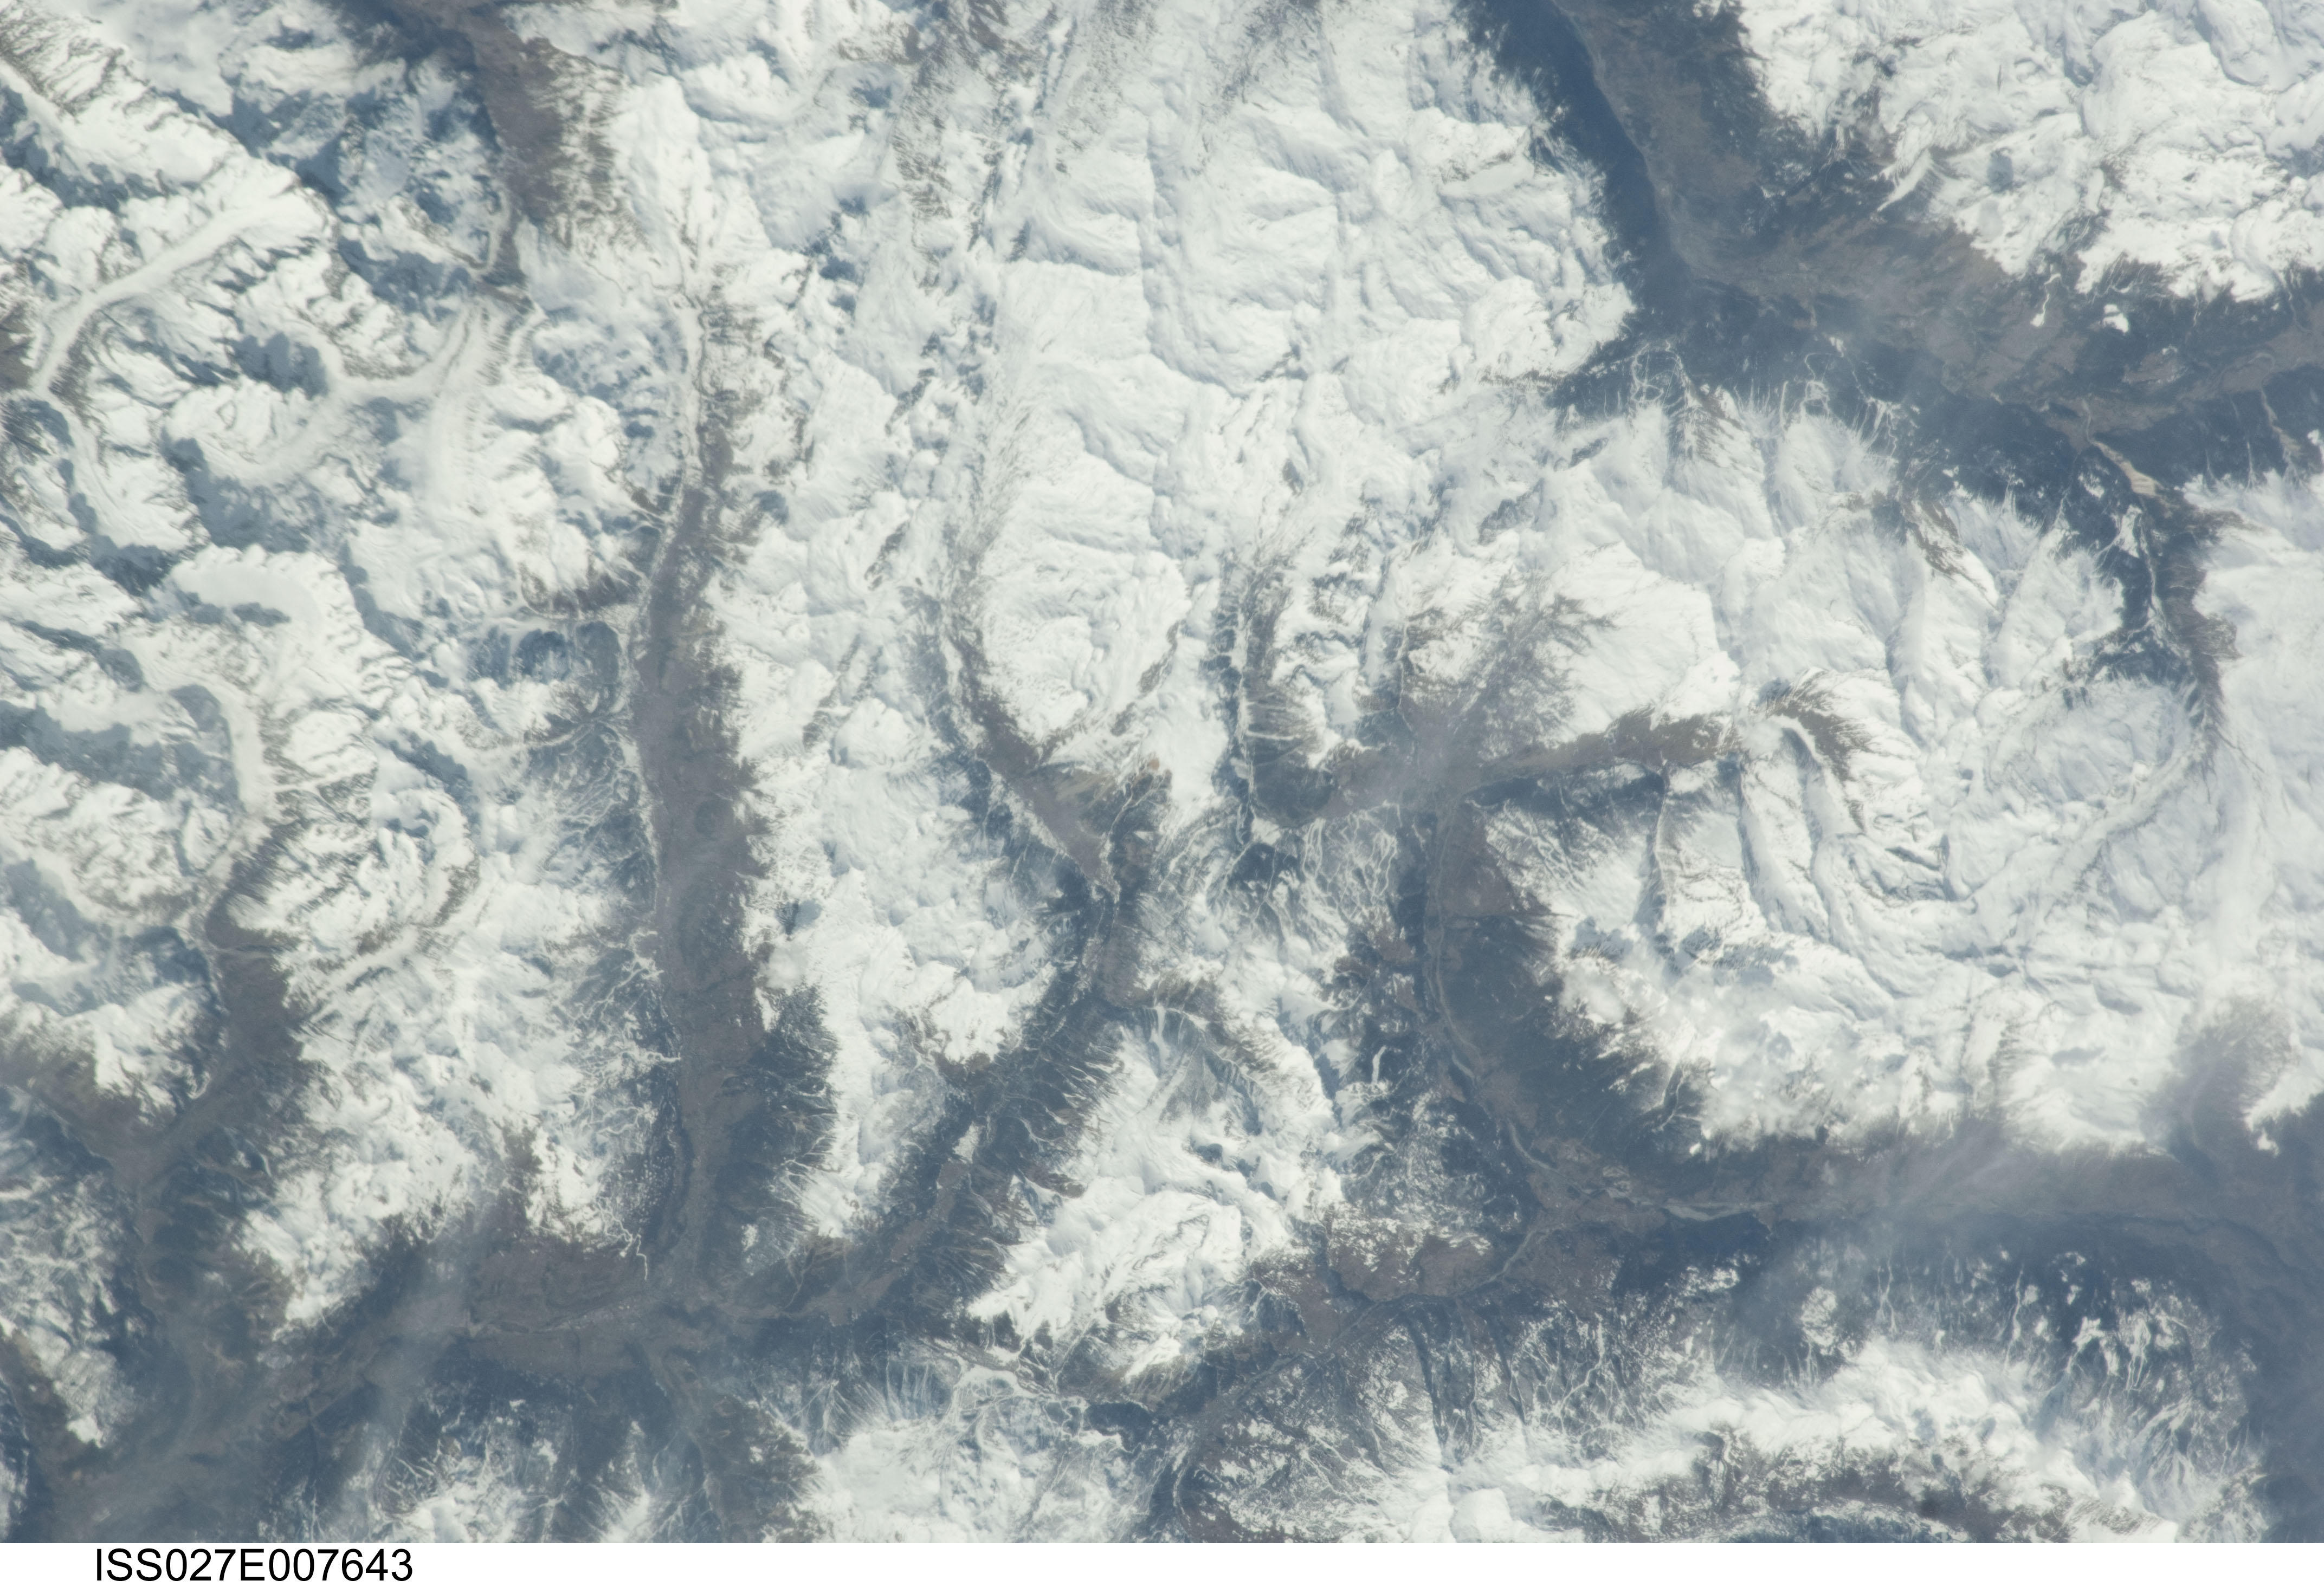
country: ITALY
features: HAUTES-ALPS, SNOW, FOREST, DURANCE R. DRAINAGE
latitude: 45.0
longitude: 7.0
